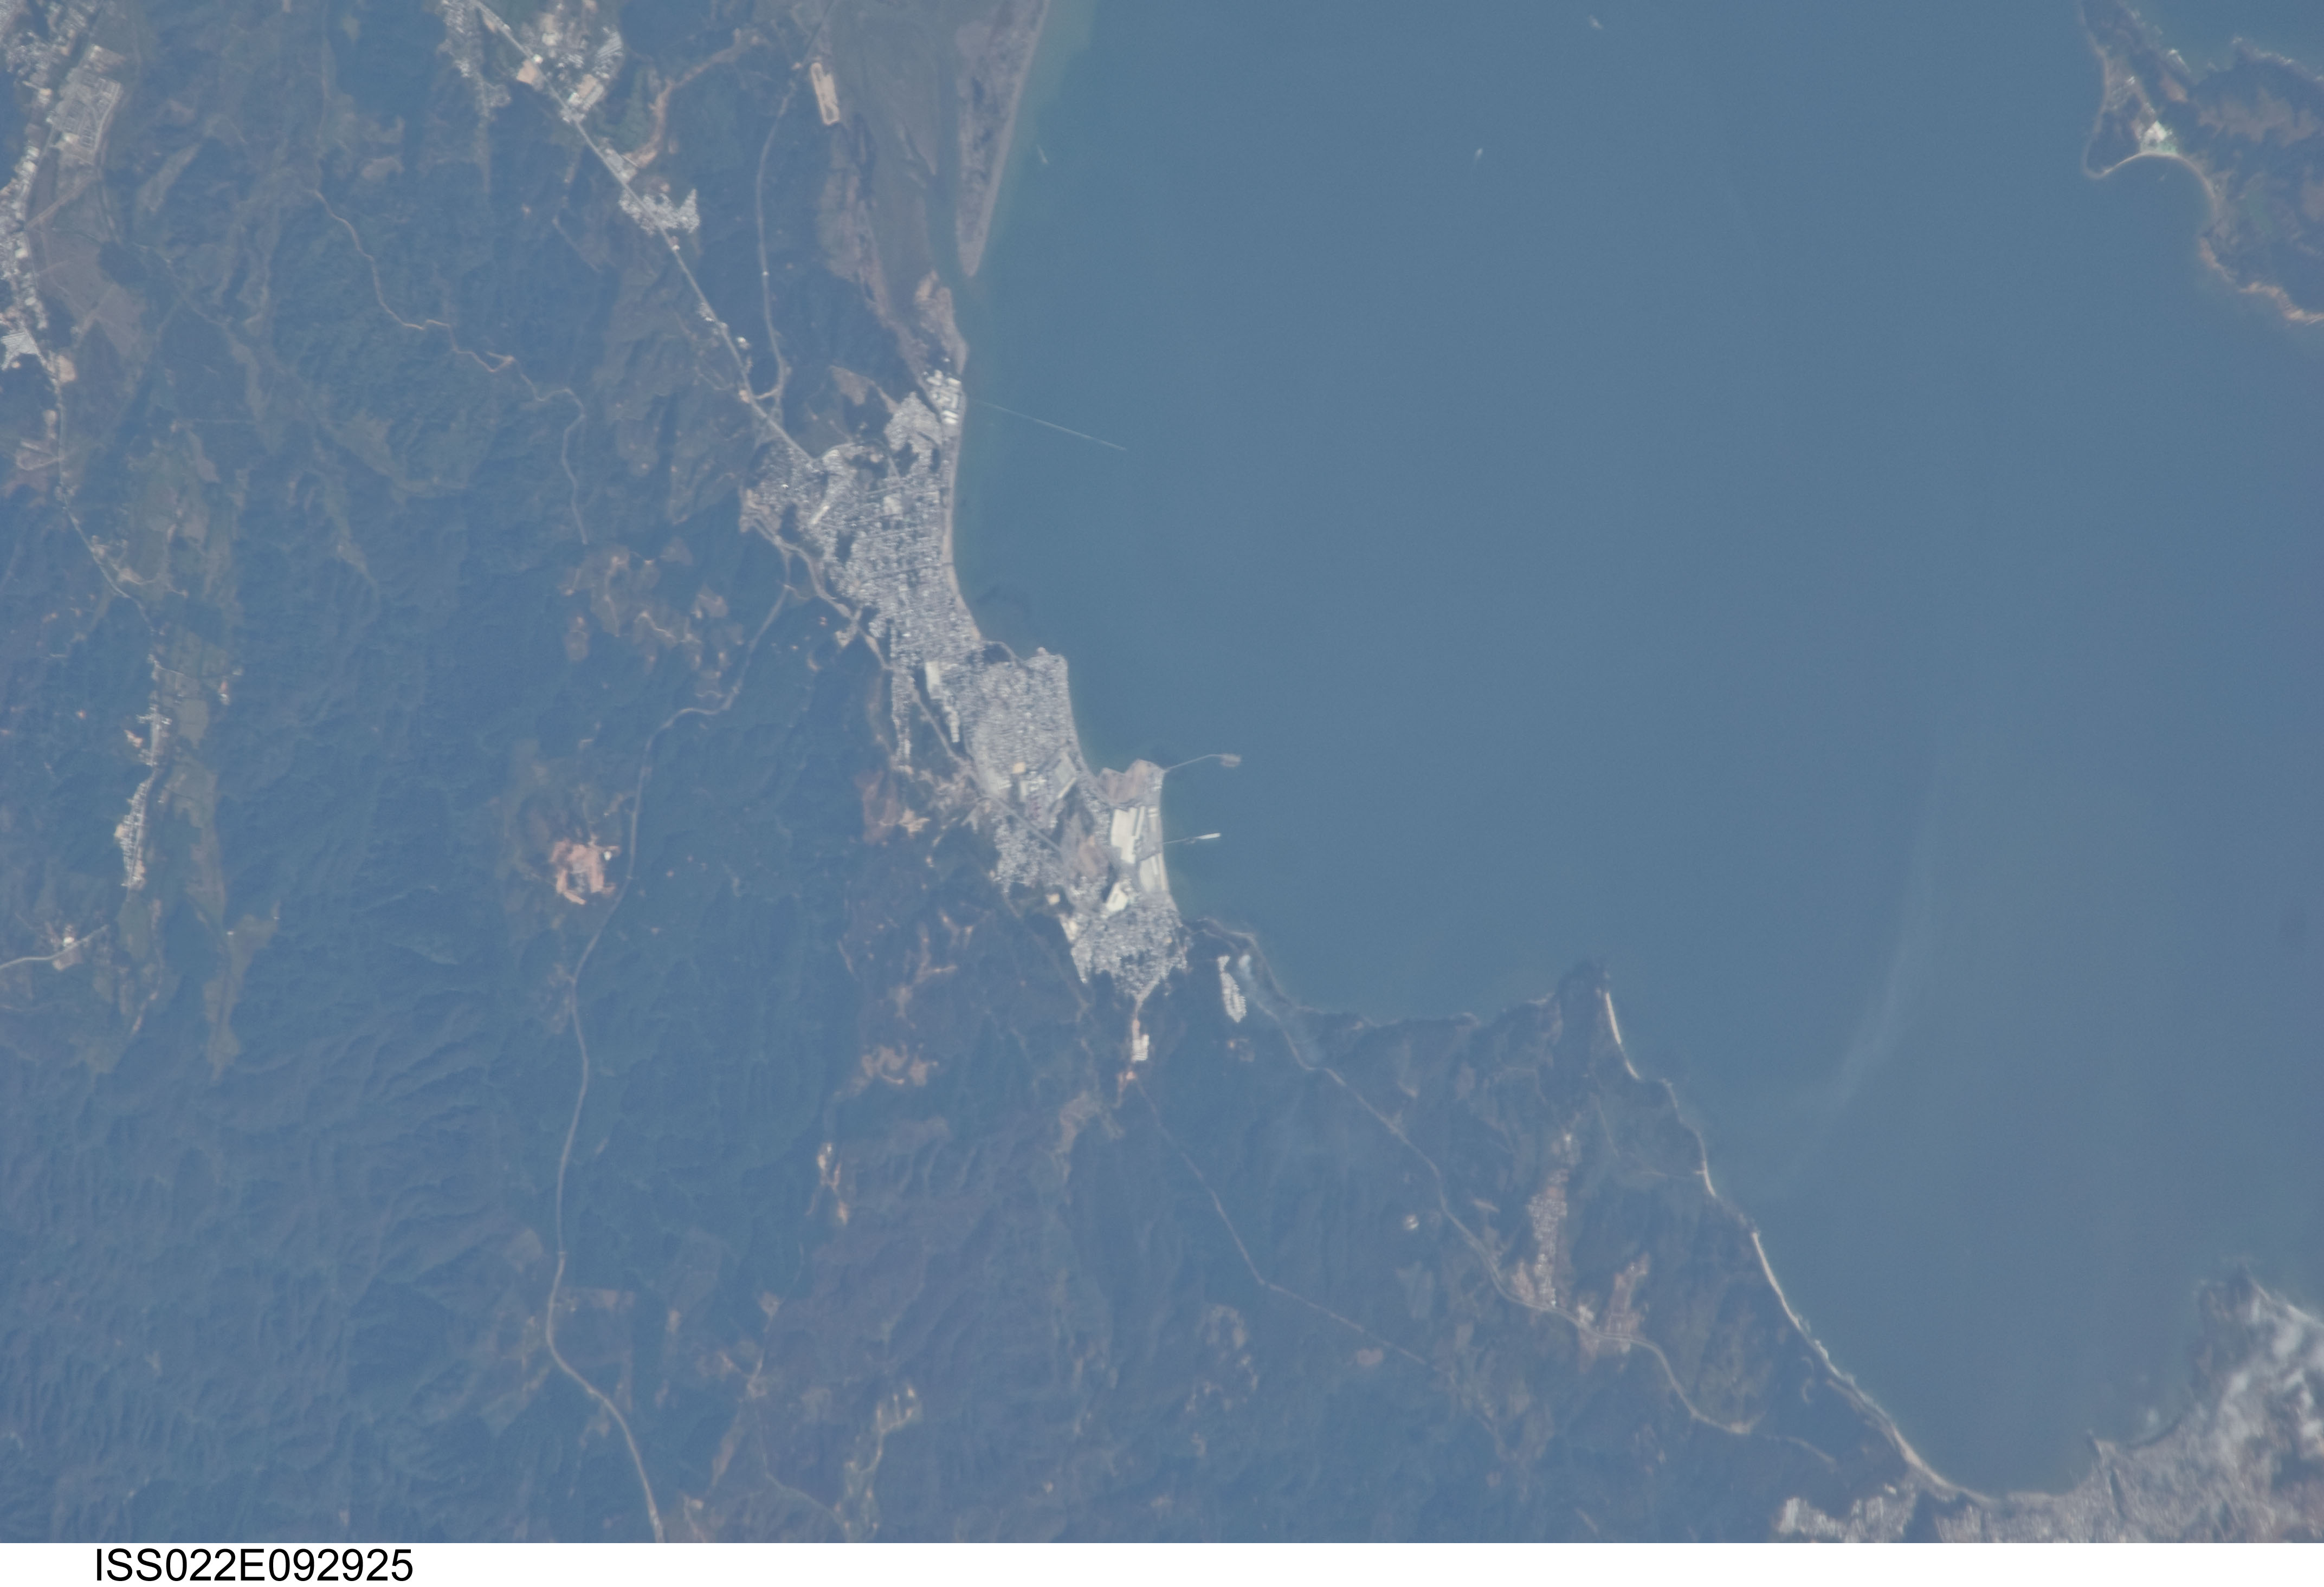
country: CHILE
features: QUIRIQUINA ISLAND, BAY OF CONCEPCION, TOME, BREAKWATERS, HILLS, FOREST
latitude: -36.6
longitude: -73.0
